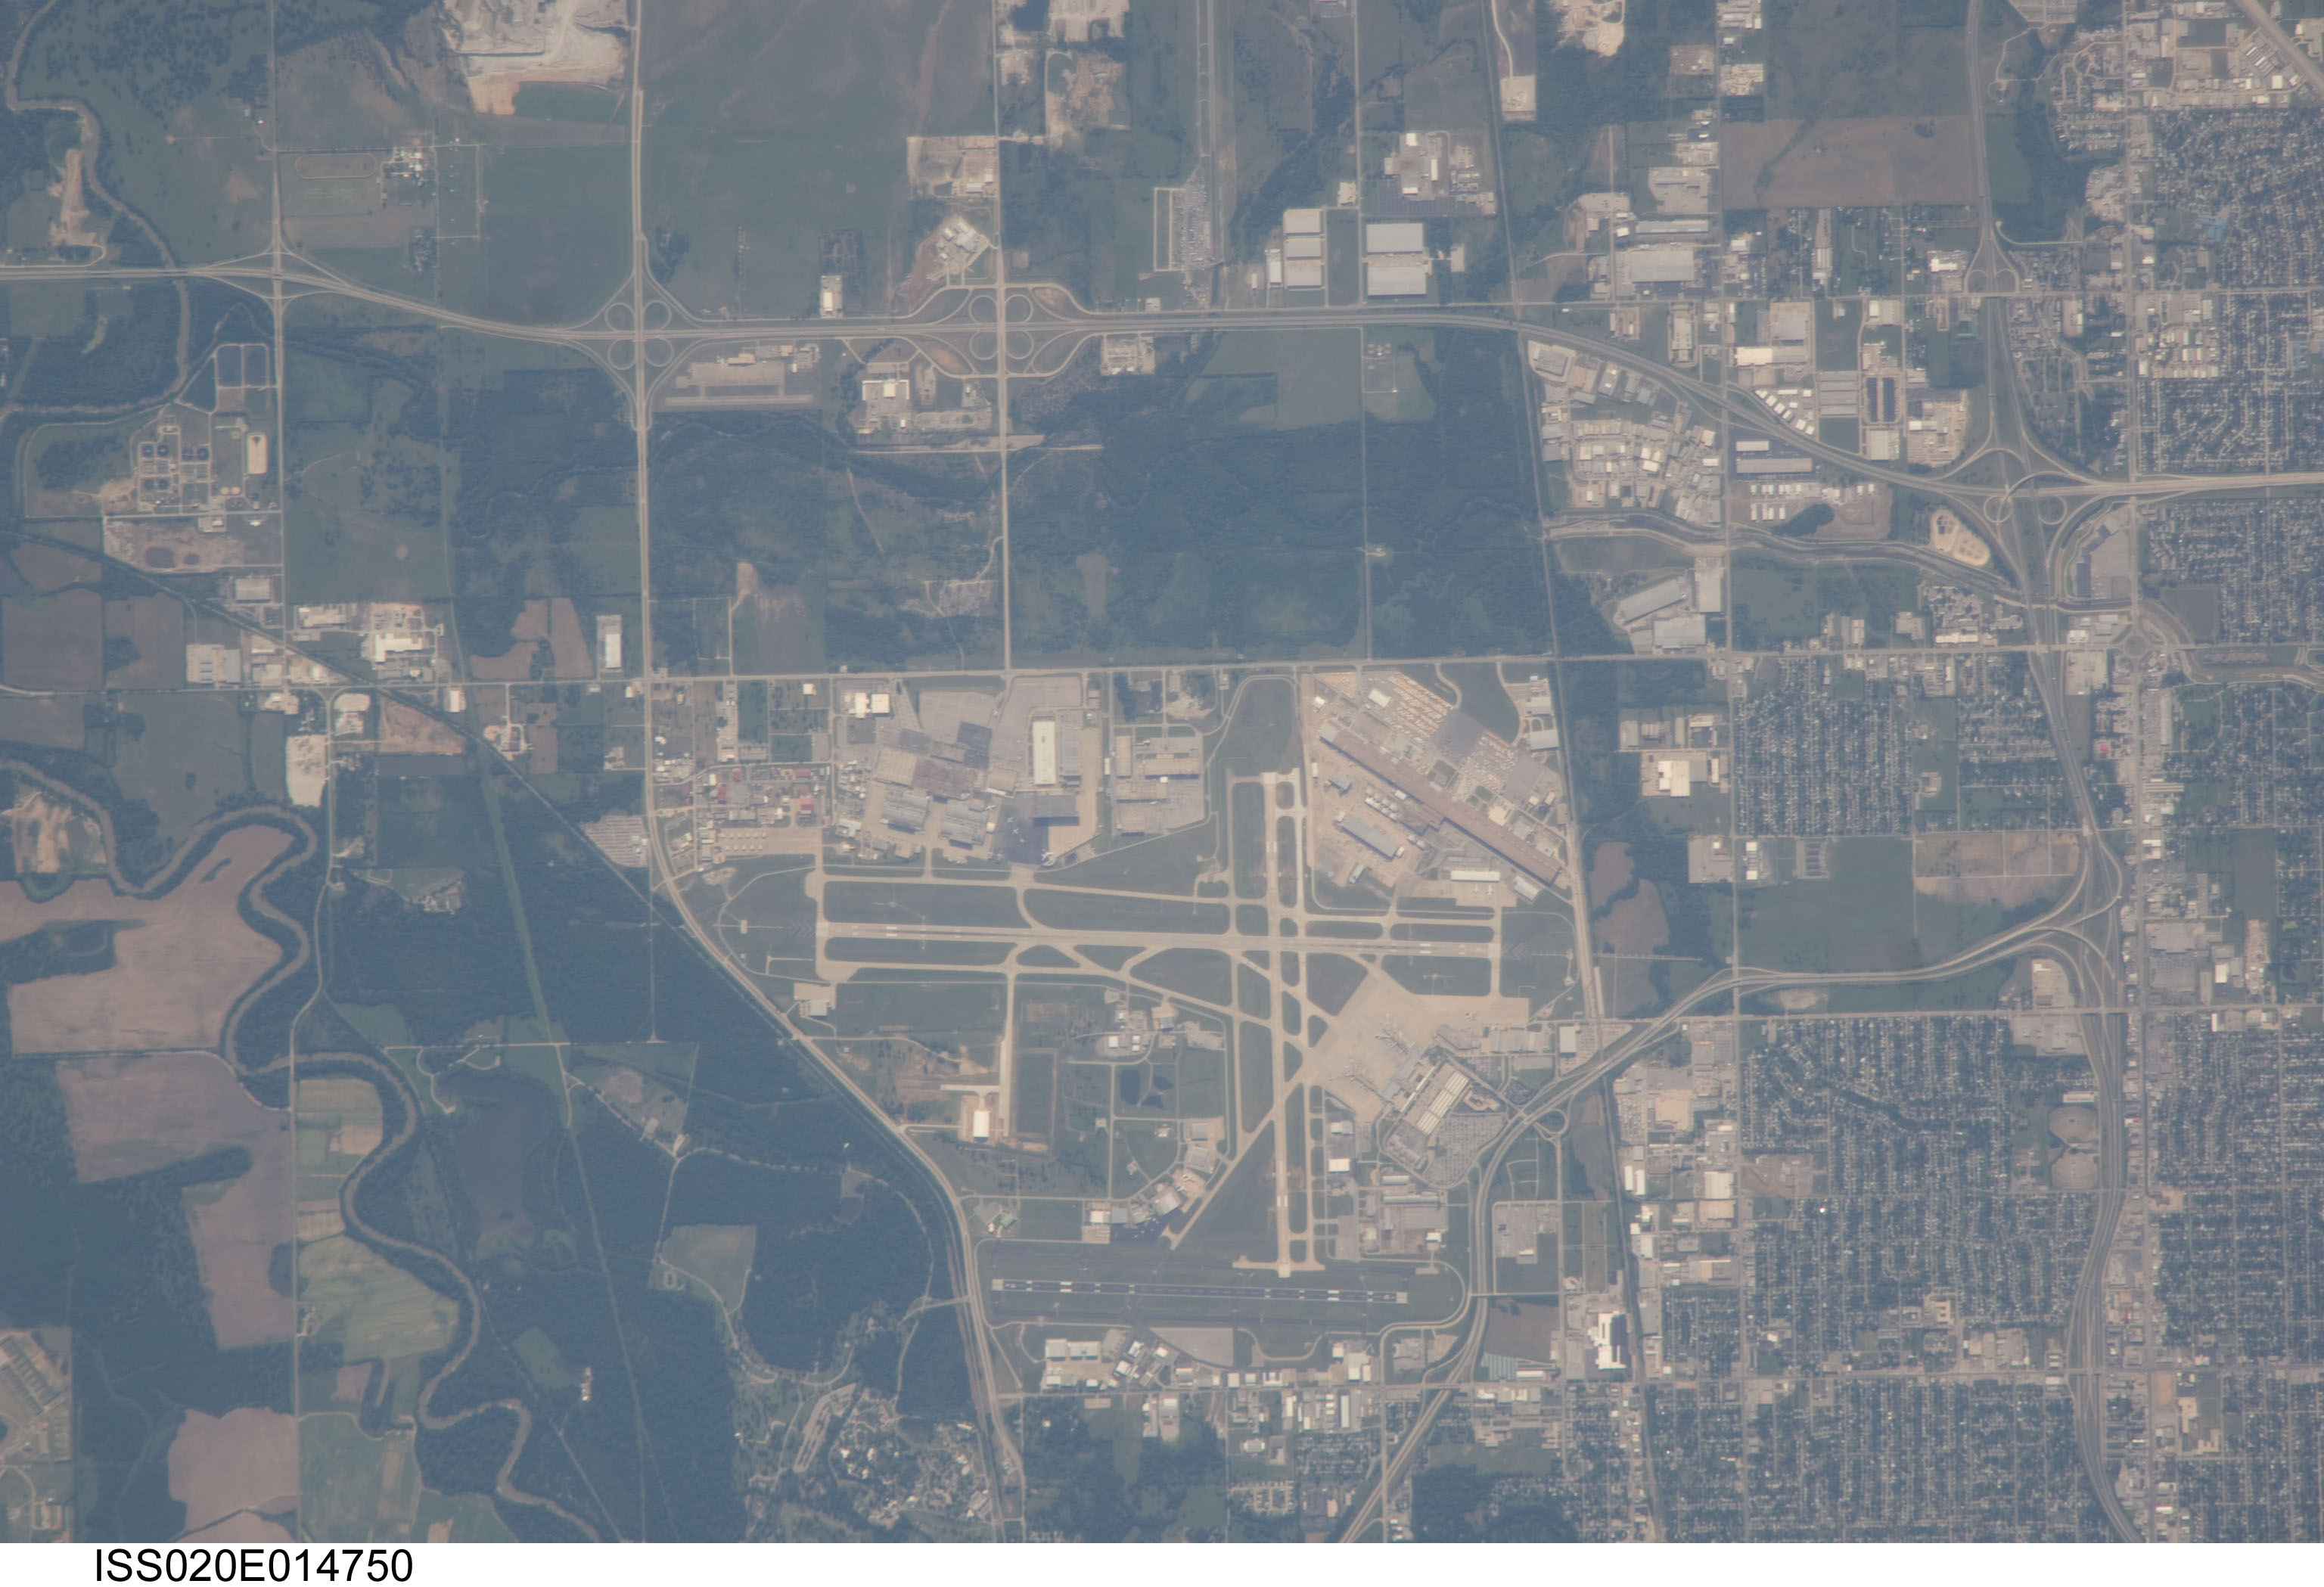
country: USA-OKLAHOMA
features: MINGO VALLEY EXPRESSWAY,TULSA RACEWAY PARK,GILCREASE EXPRESSWAY,OKLAHOMA NATIONAL GUARD TULSA AVIATION FACILITY,TULSA INTERNATIONAL AIRPORT,MOHAWK PARK,TULSA ZOO
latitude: 36.2
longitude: -95.9
